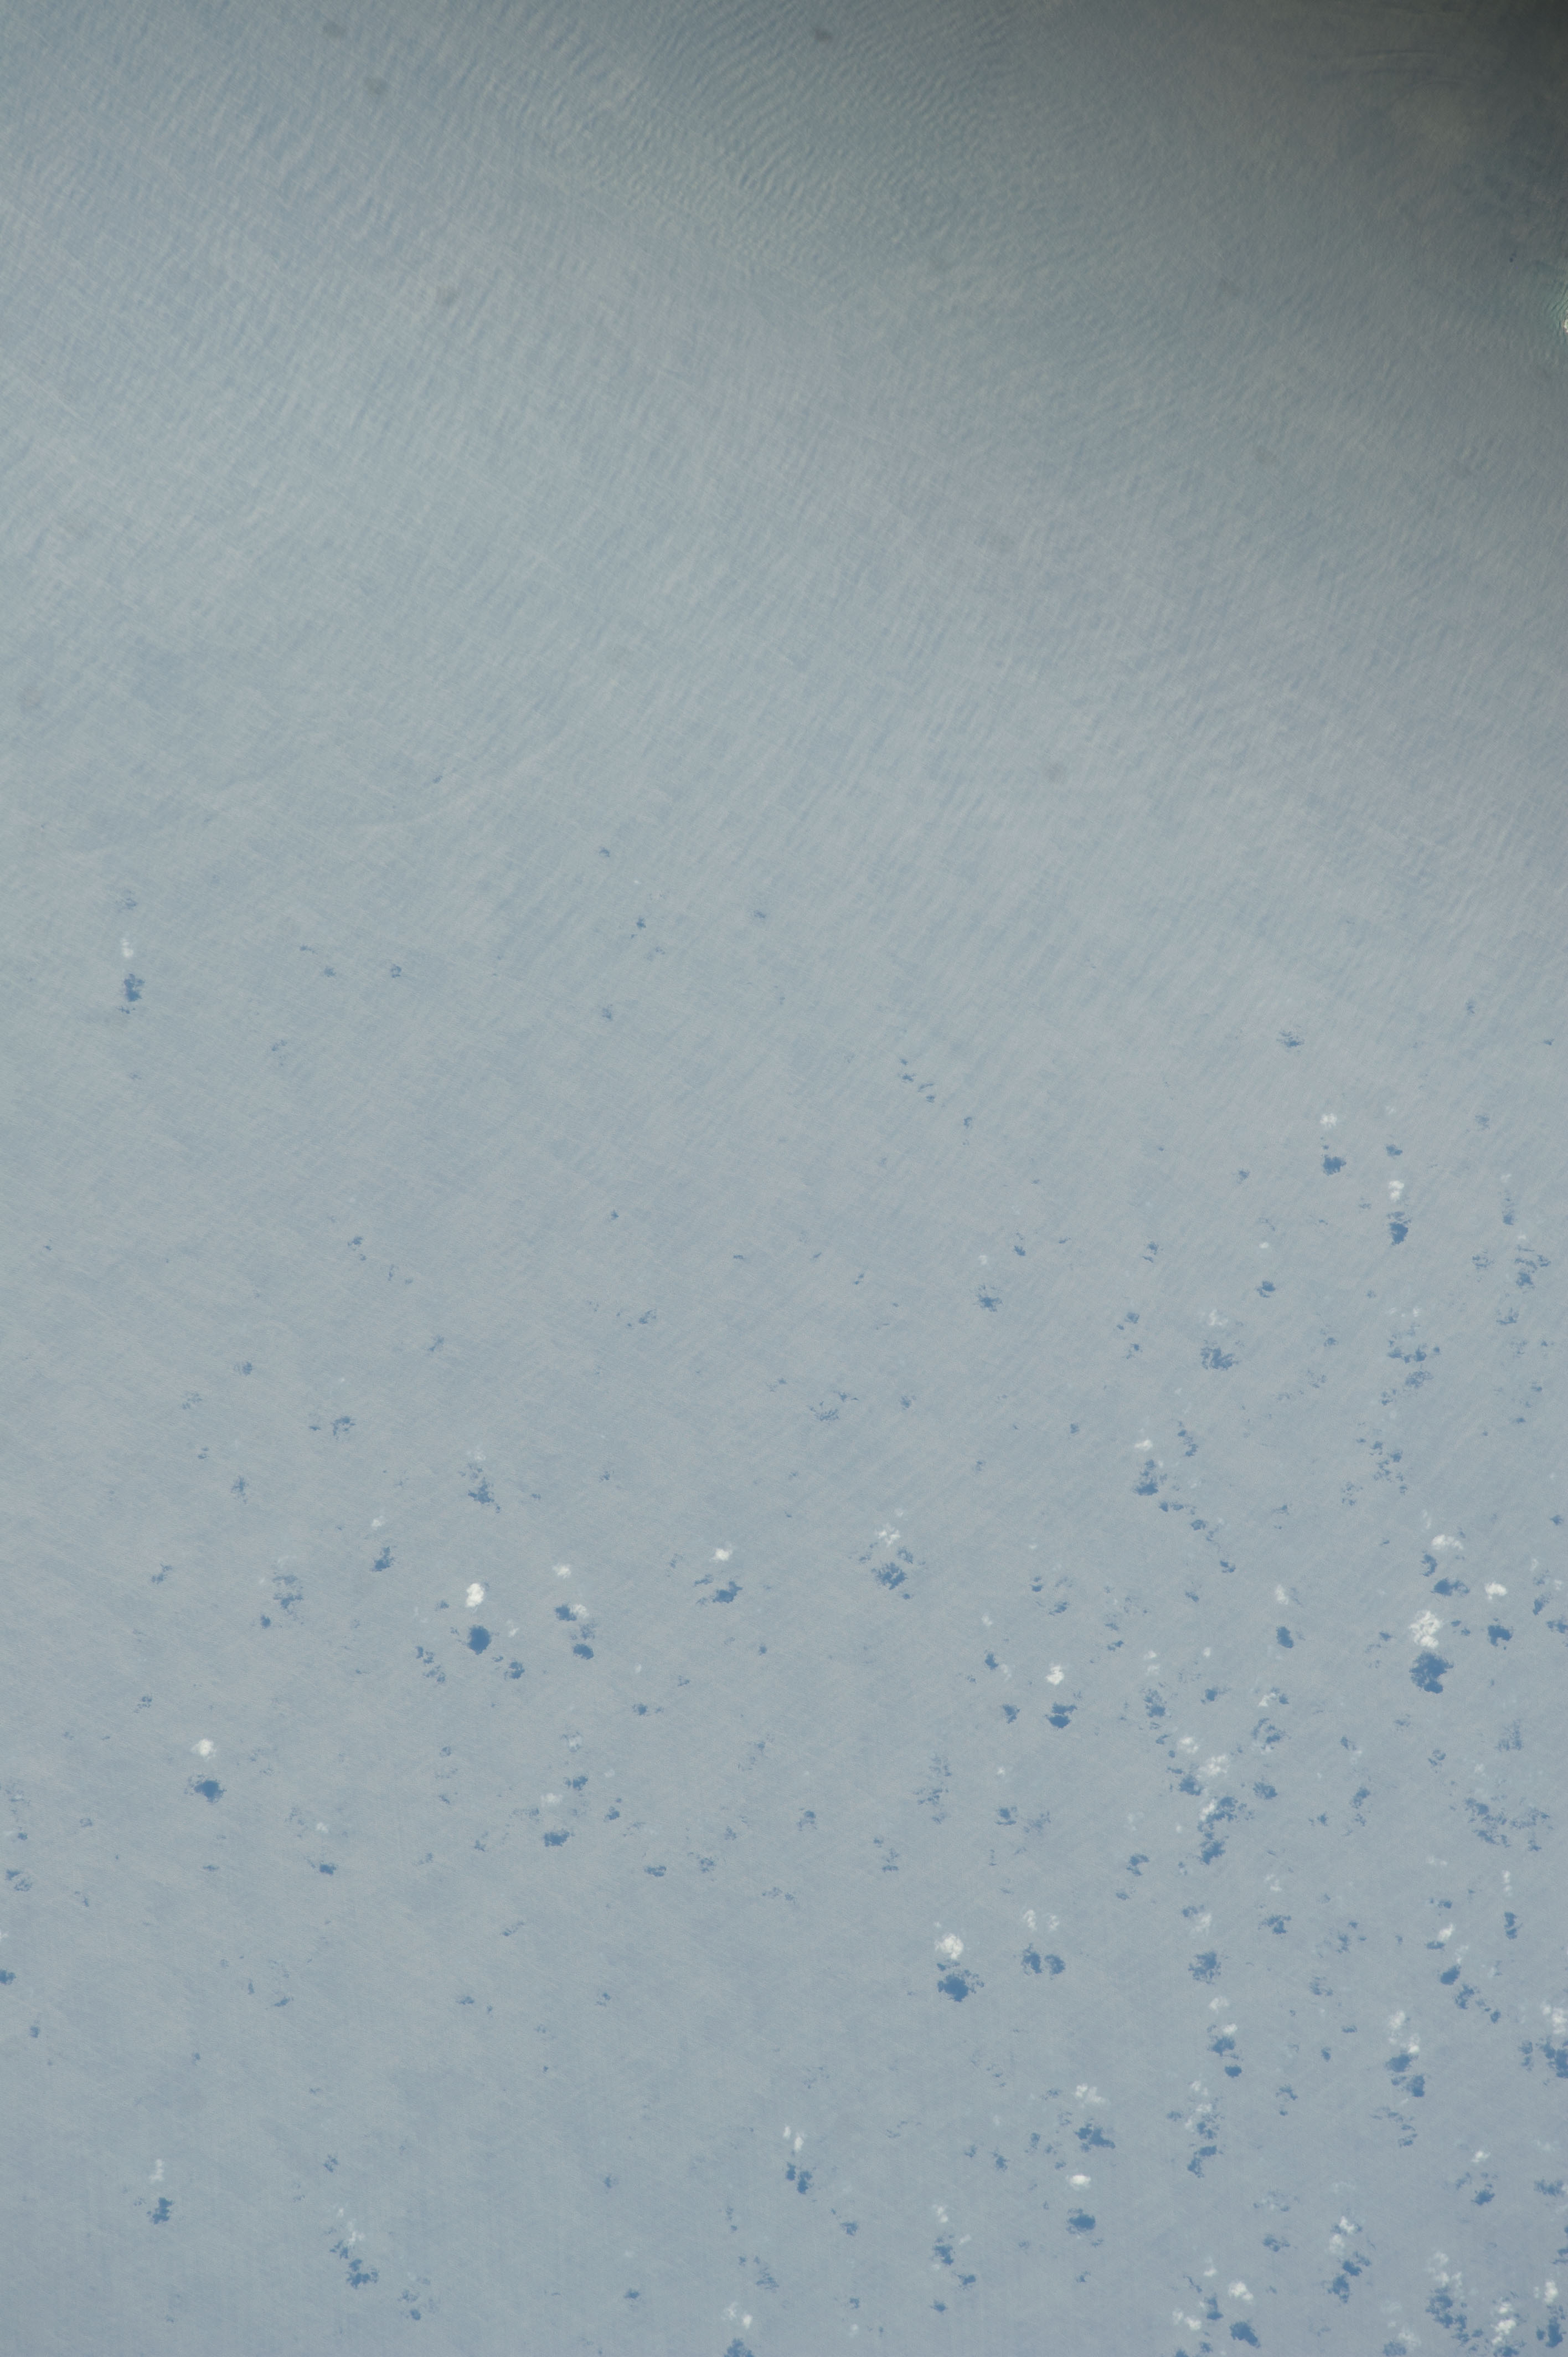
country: ANDAMAN SEA
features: SEA SURFACE GLINT, WAVES, SCATTERED LOW CLOUDS
